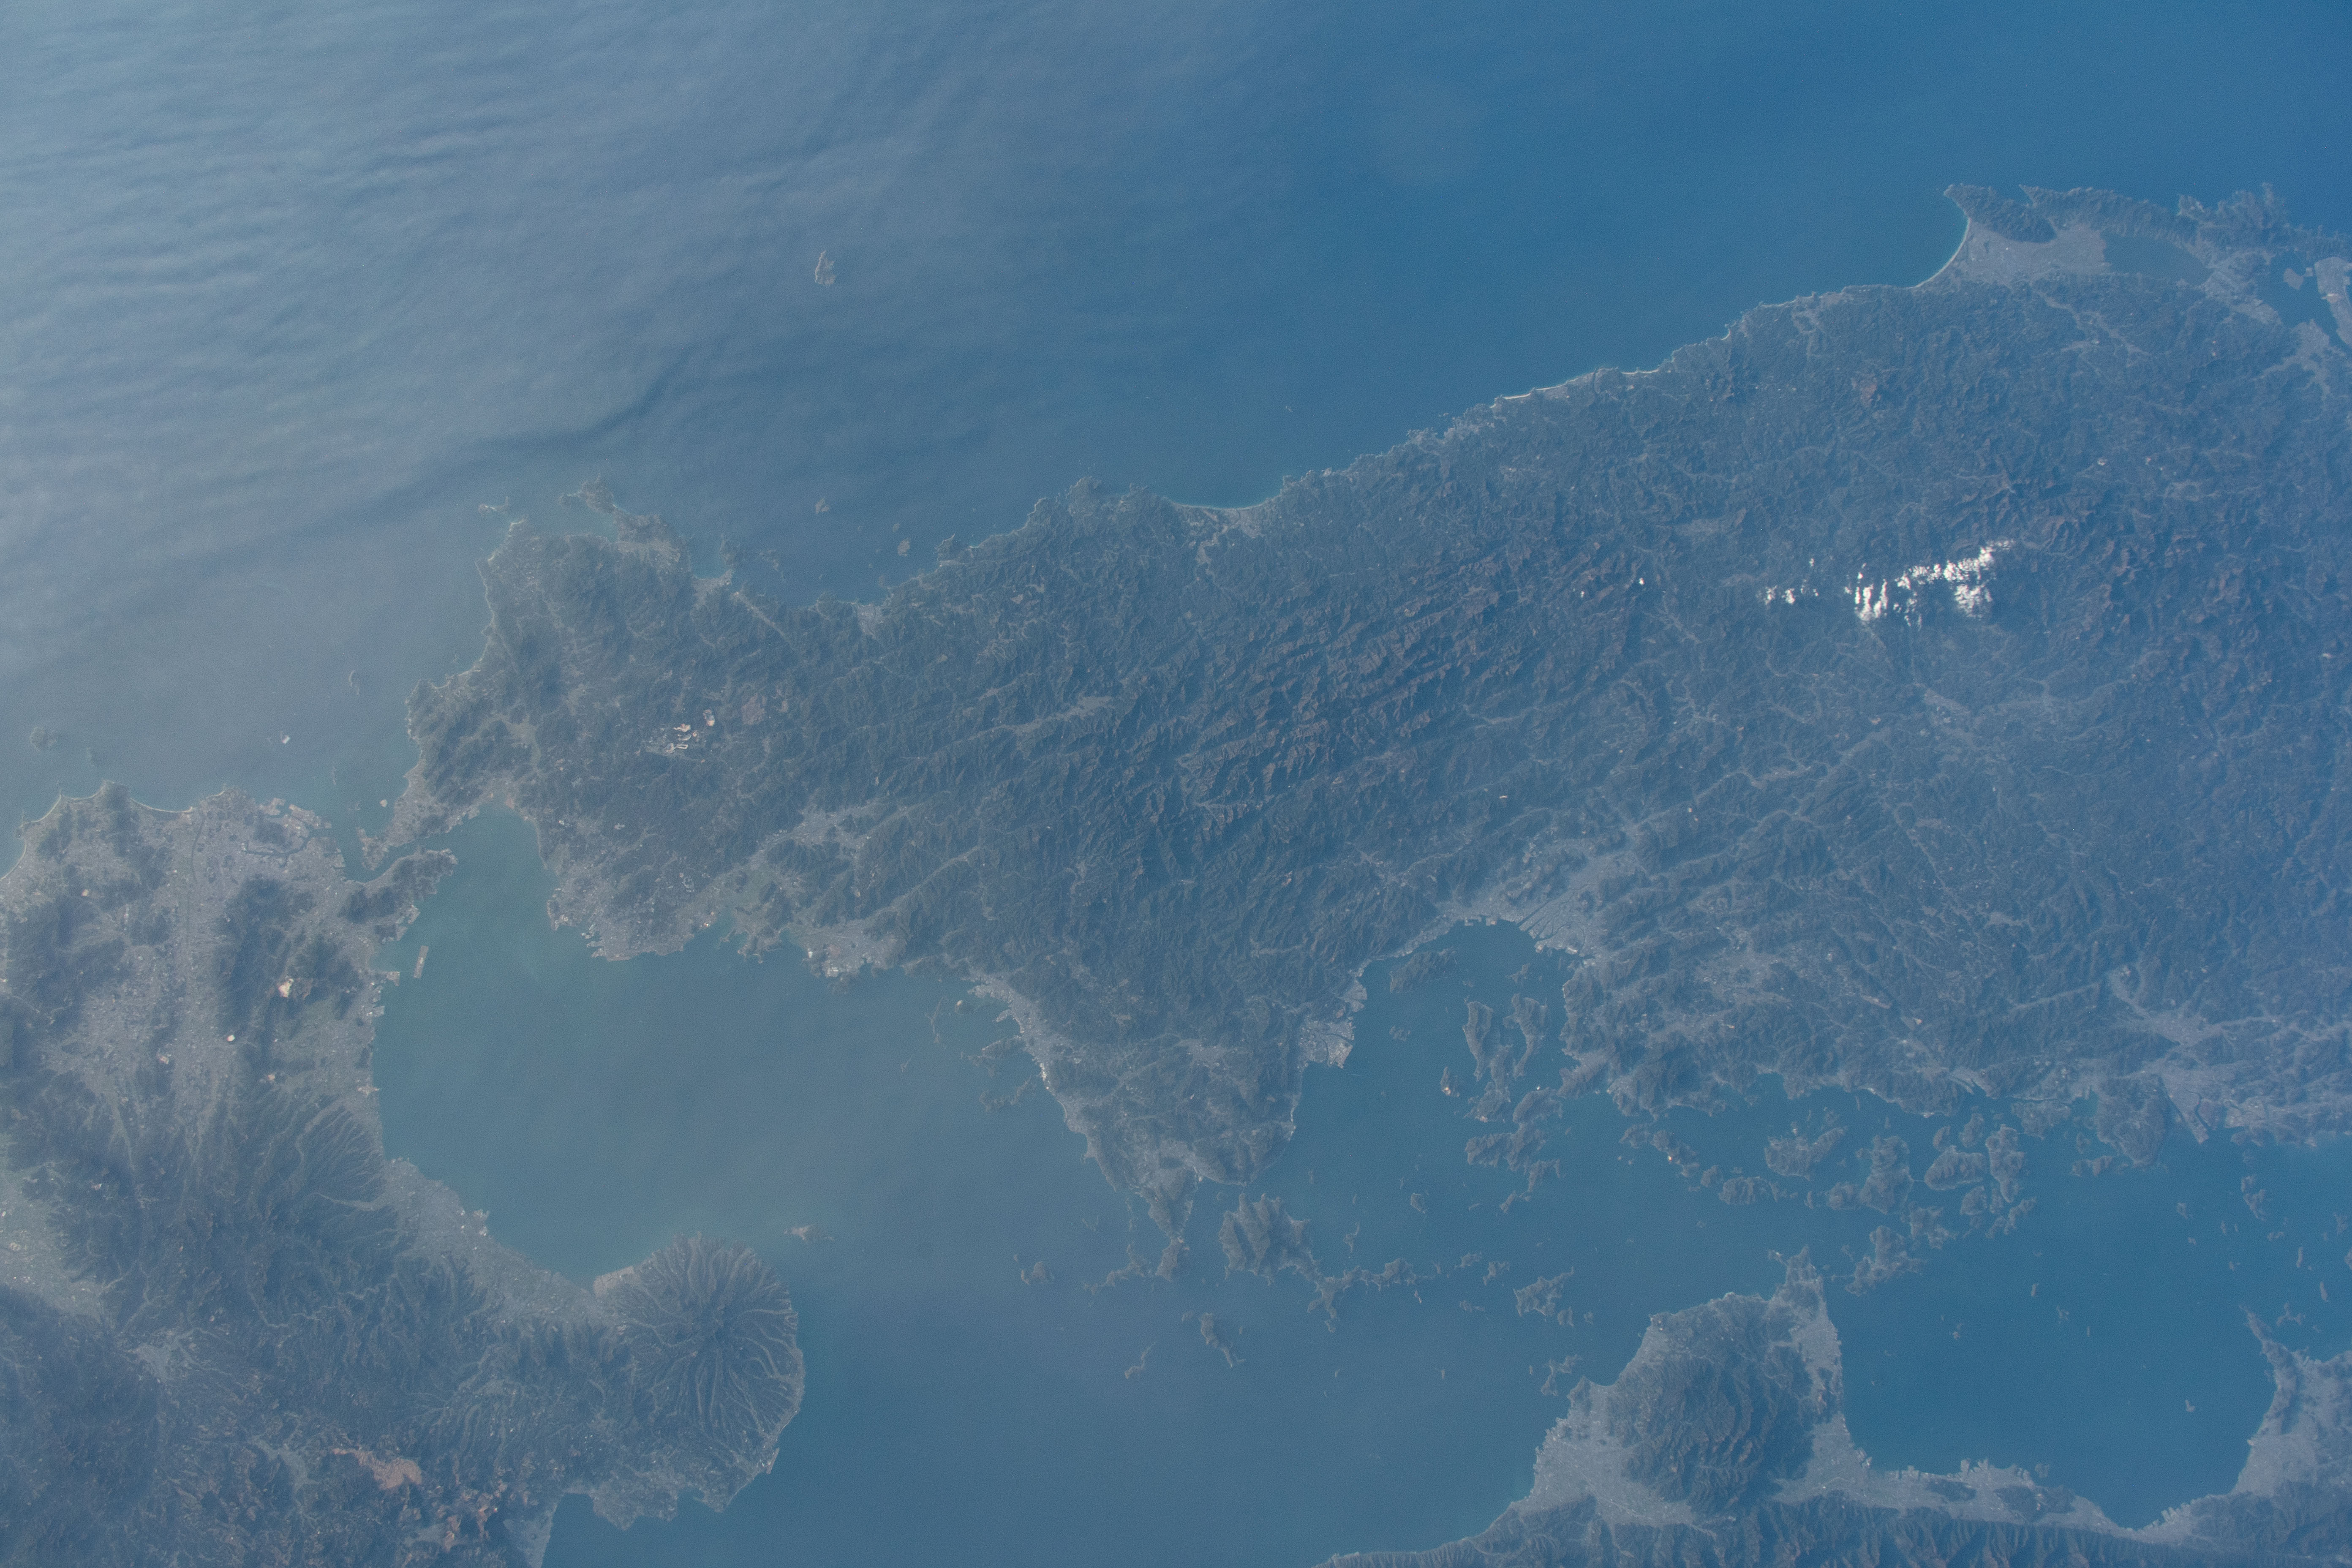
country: JAPAN
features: KITAKYUSHU, NAGATO, MATSUYAMA
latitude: 34.0
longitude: 131.5
